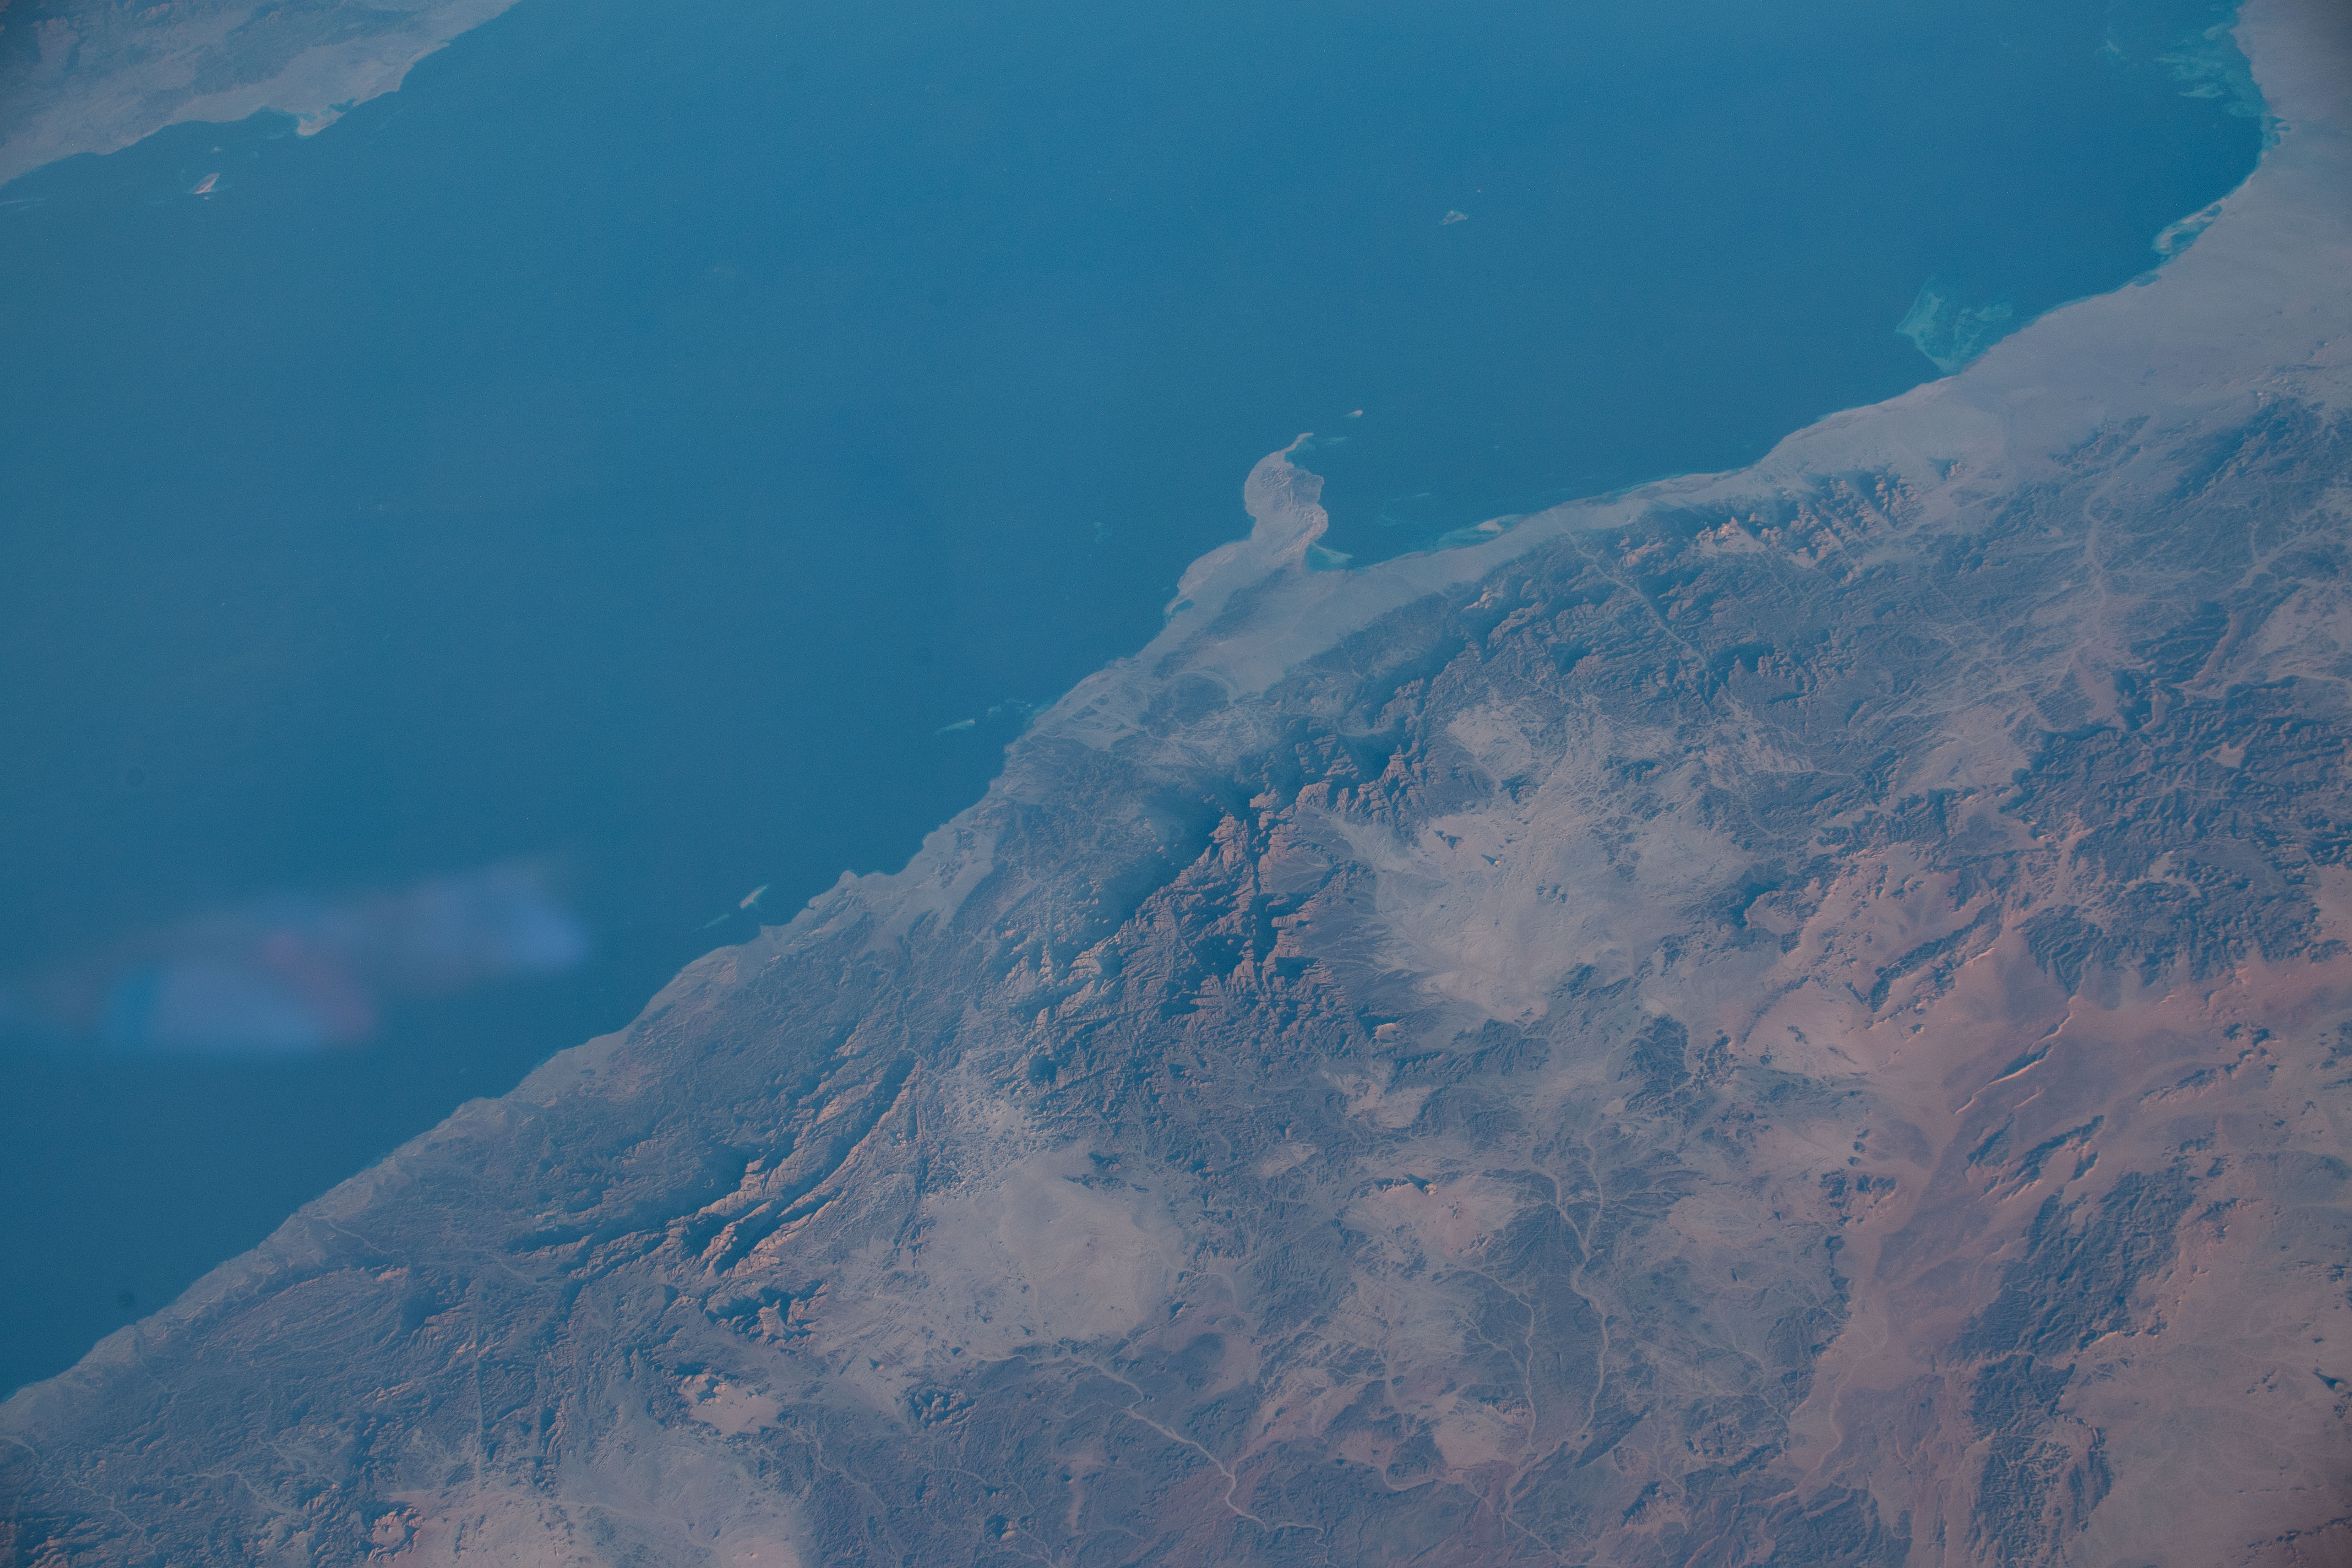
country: EGYPT
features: RED SEA
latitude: 24.1
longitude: 35.1
